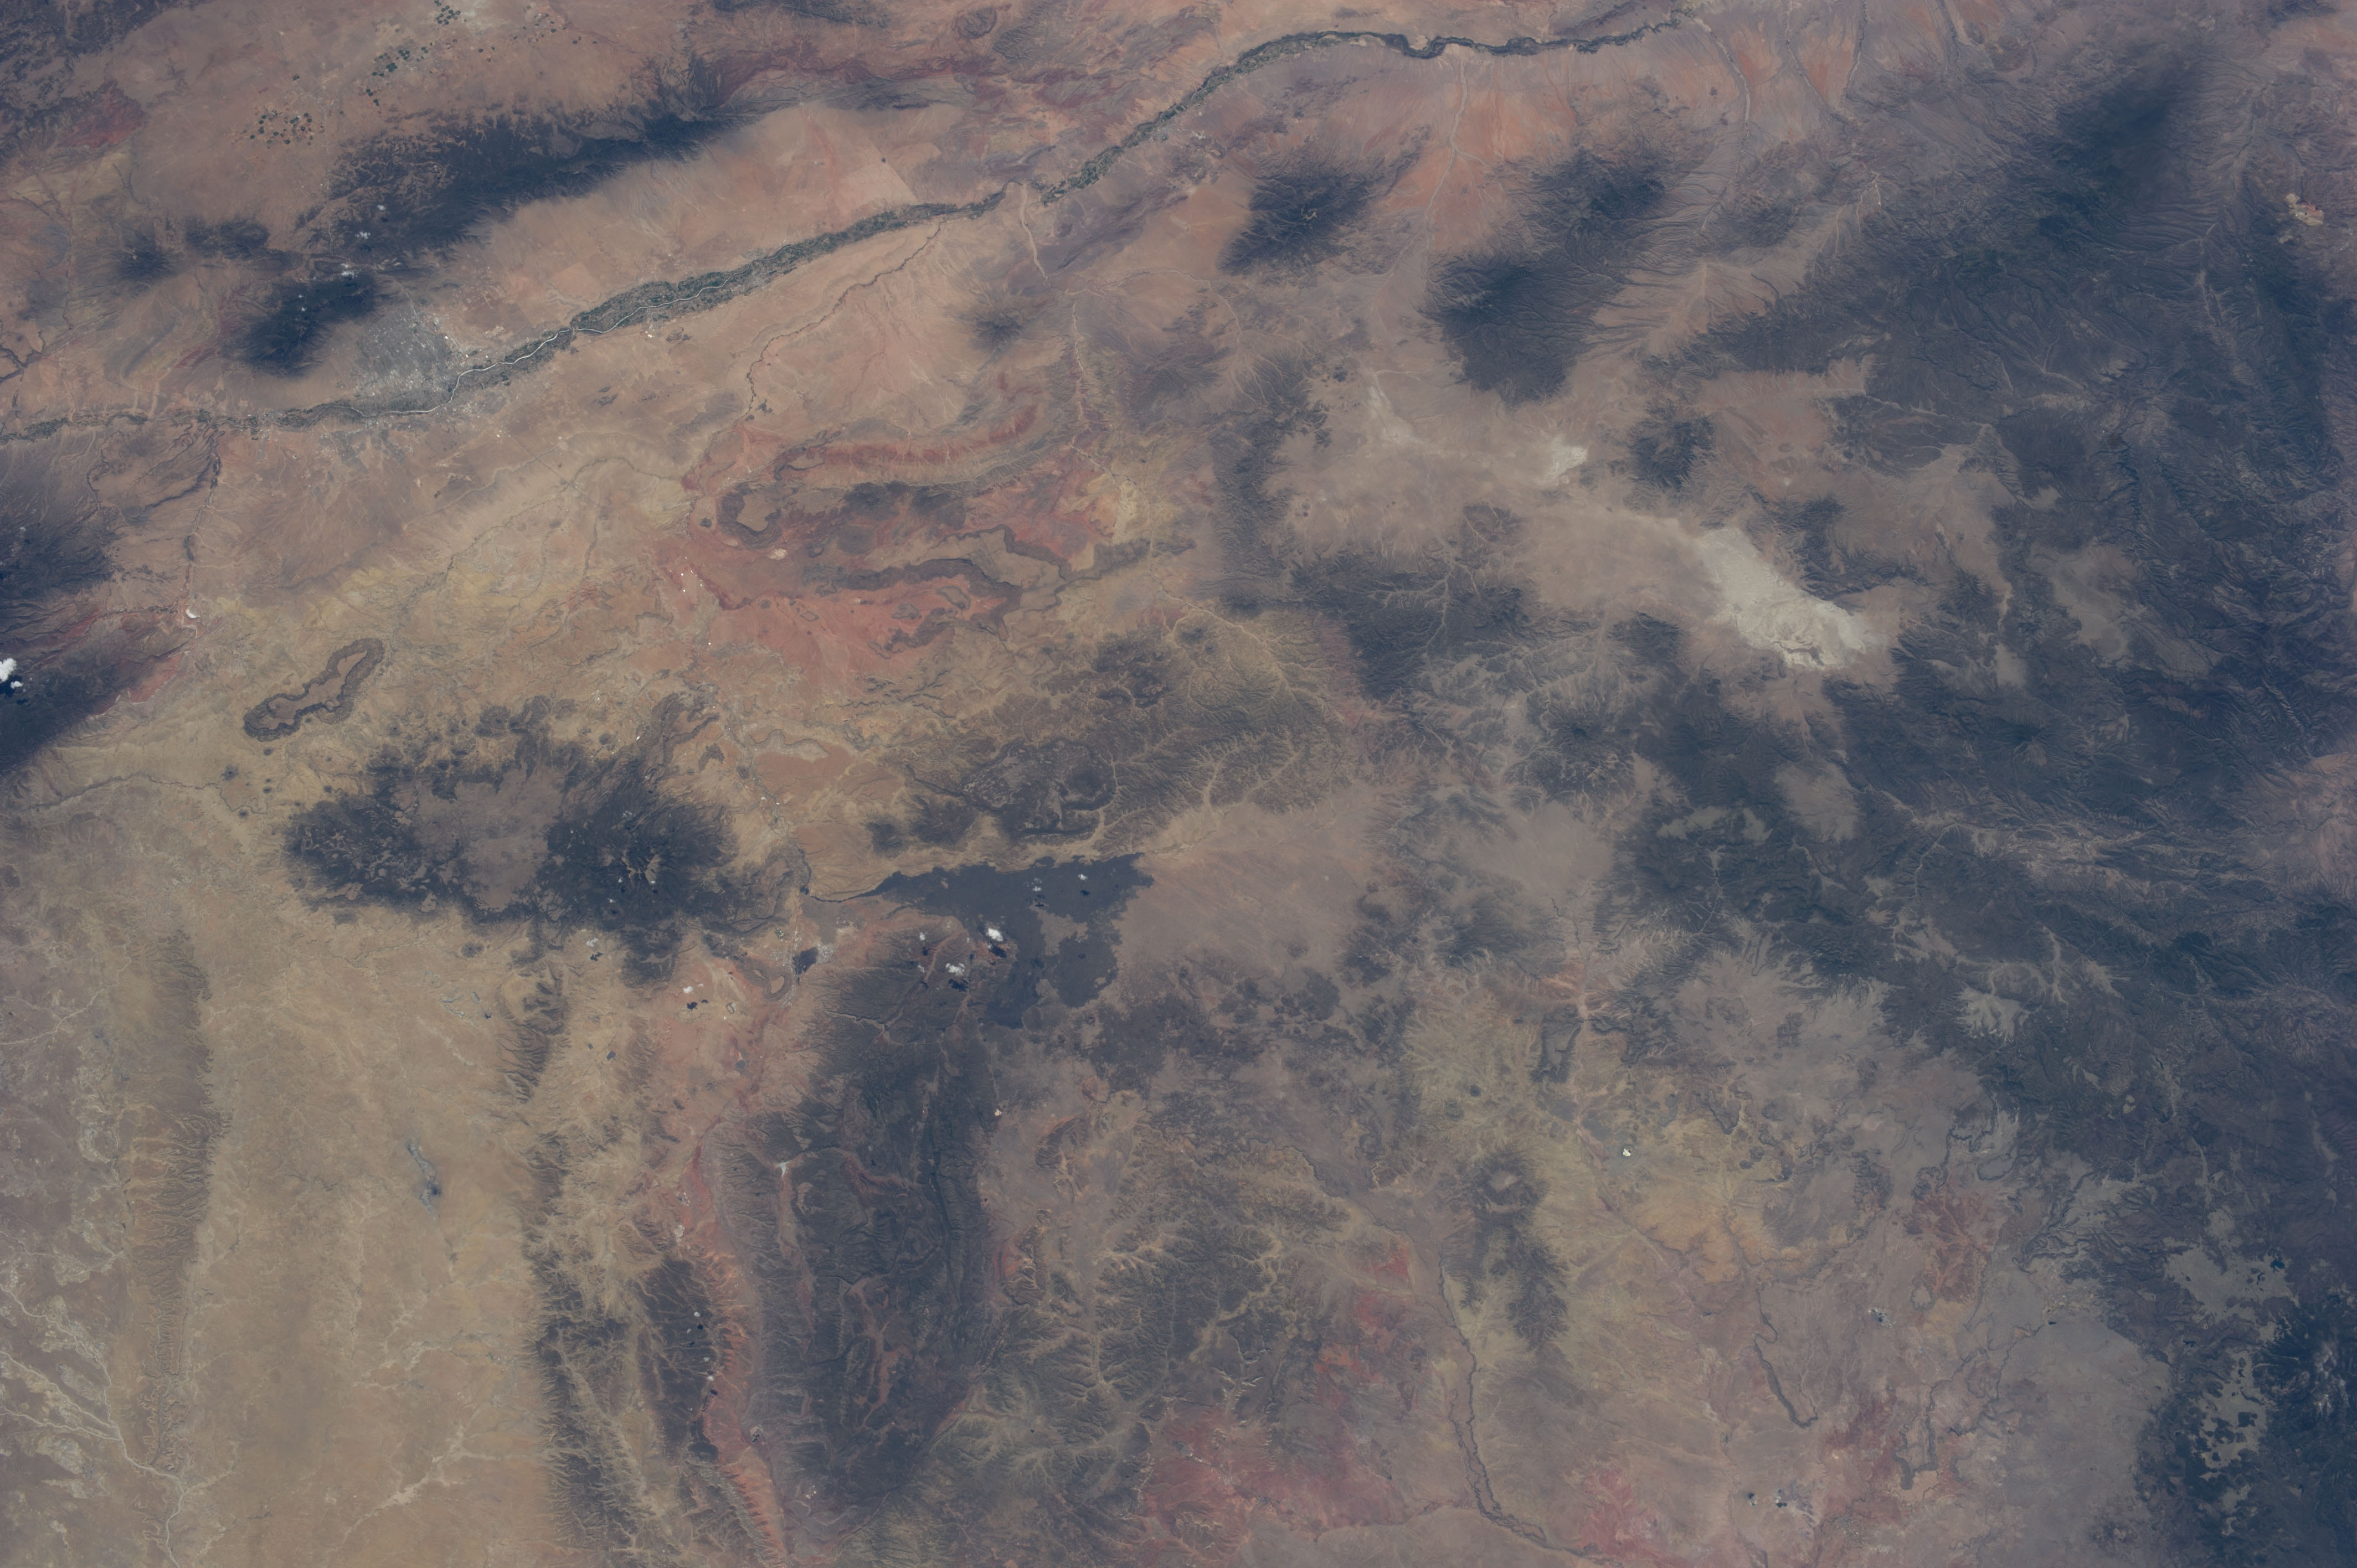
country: USA-NEW MEXICO
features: ALBUQUERQUE NM,RIO GRANDE RIVER
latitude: 34.5
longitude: -108.0
